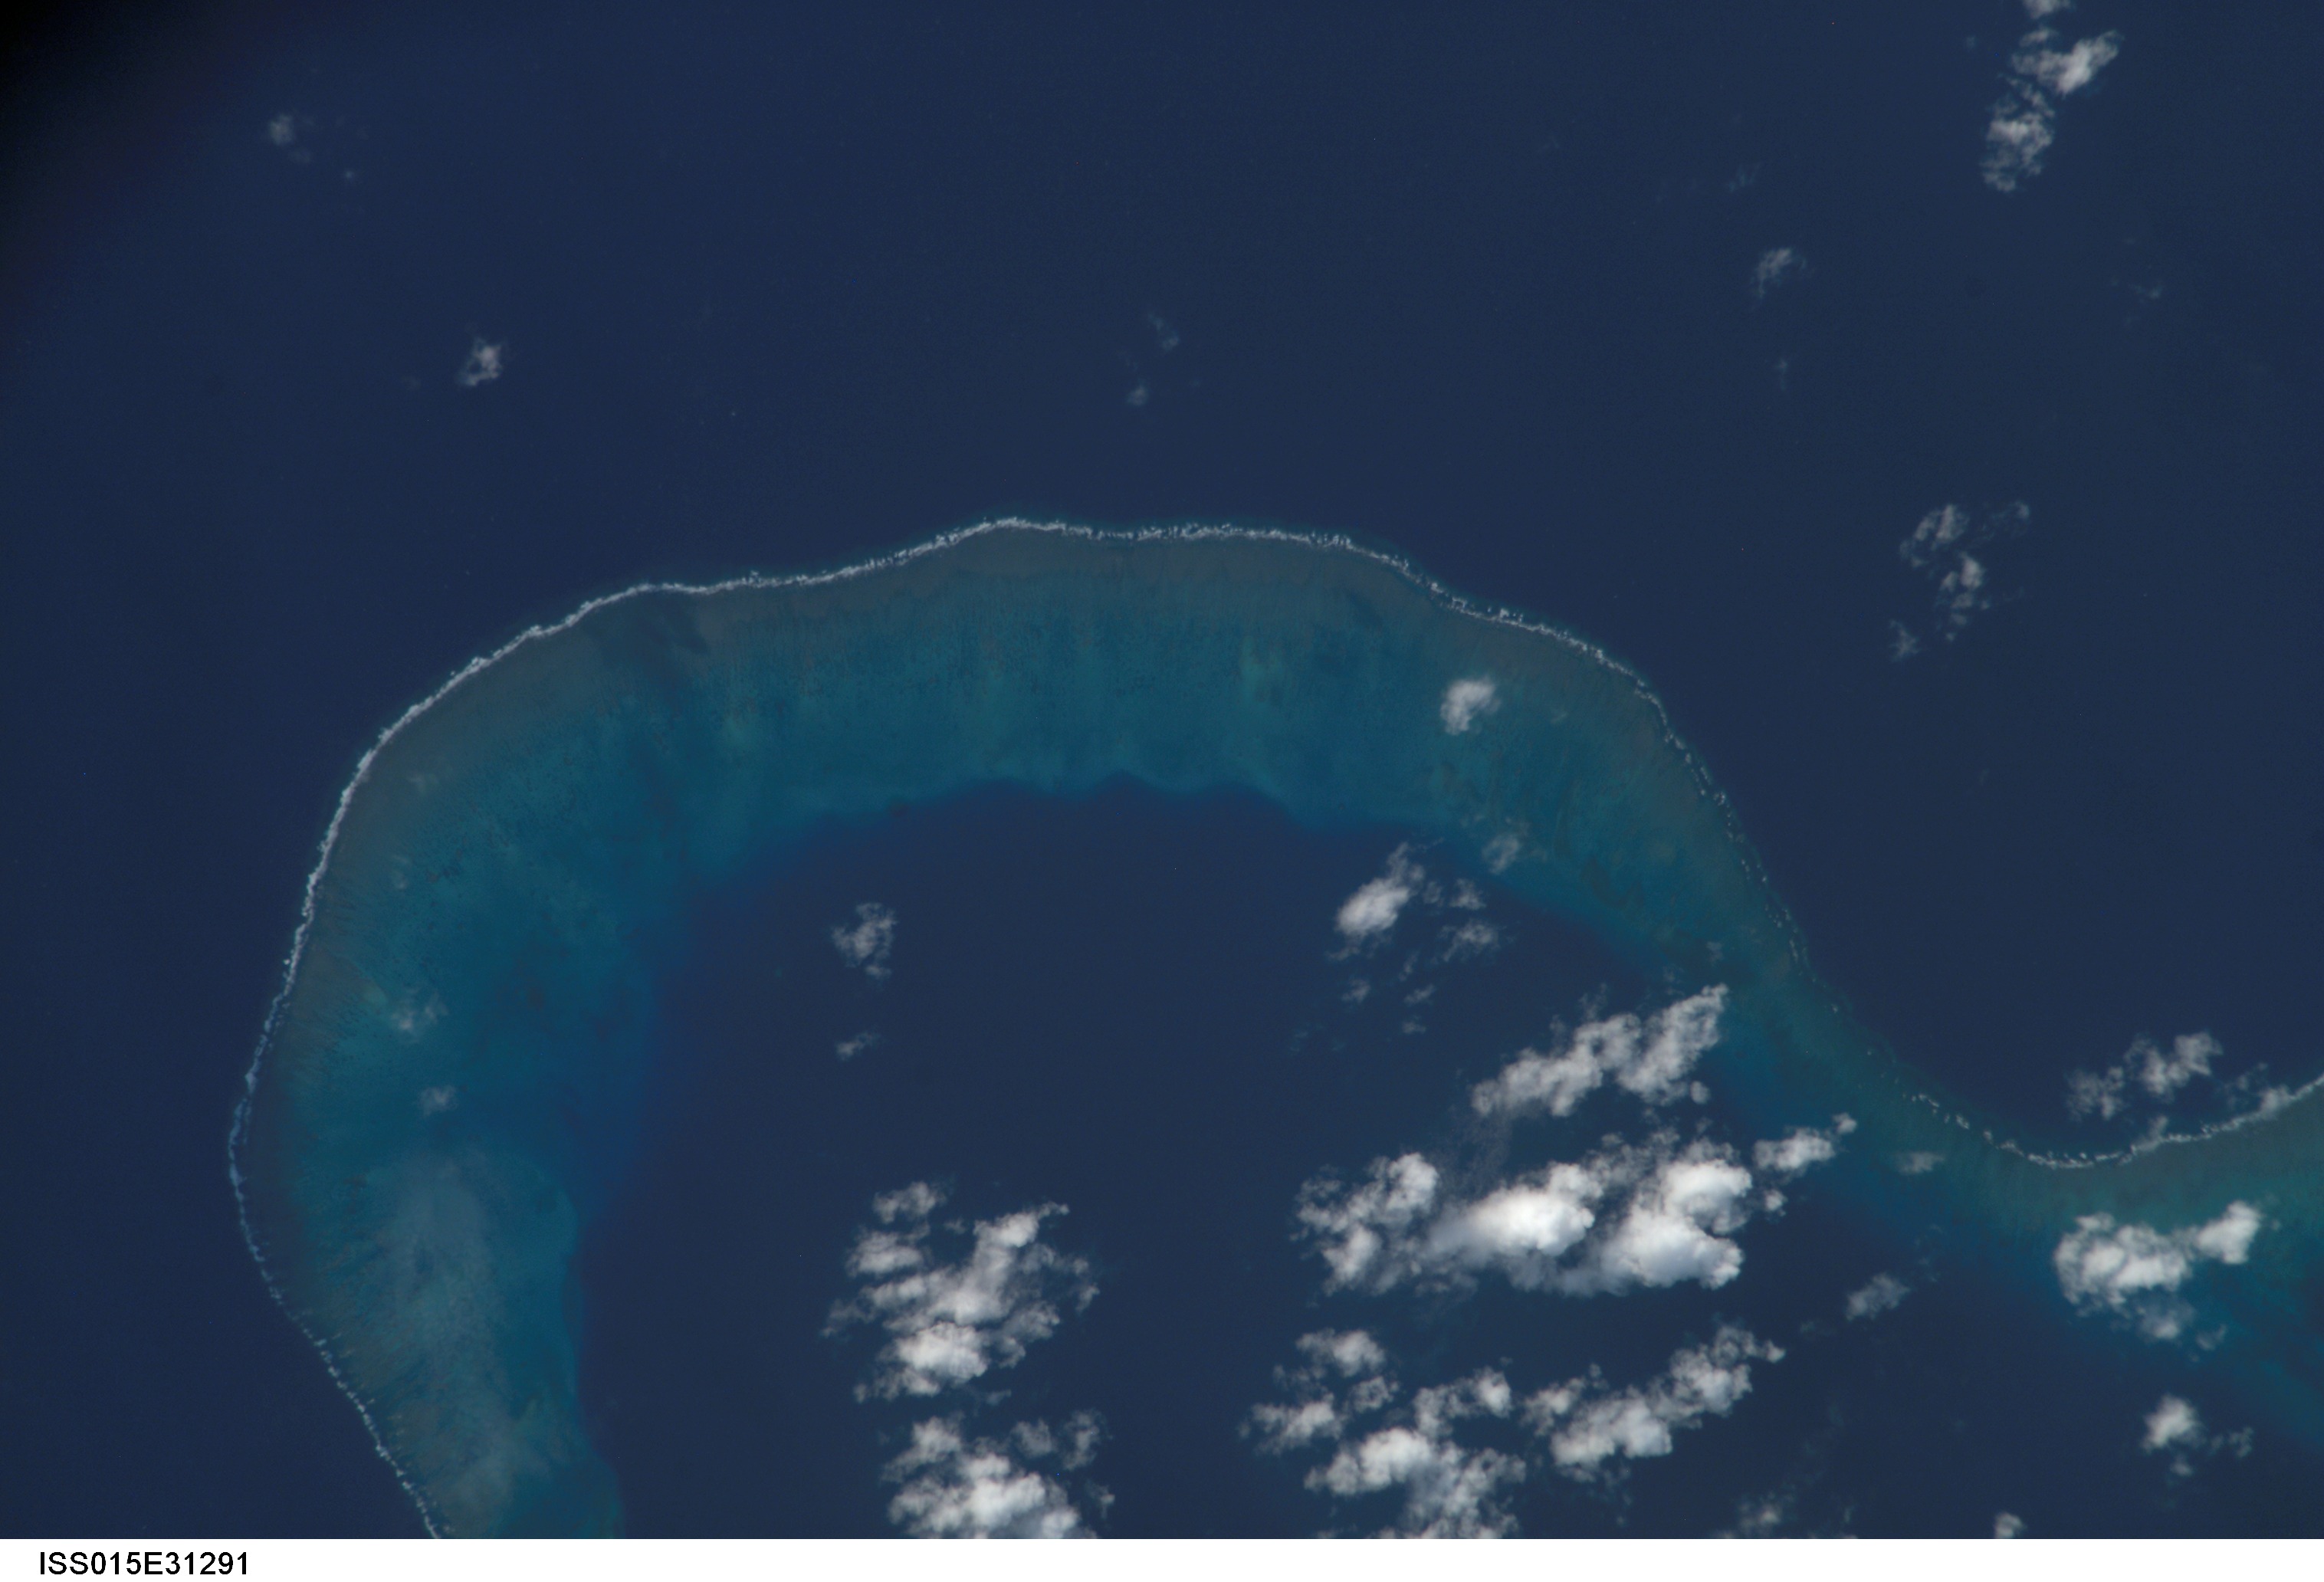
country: CORAL SEA
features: E. HOLMES REEF
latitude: -16.5
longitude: 148.1
